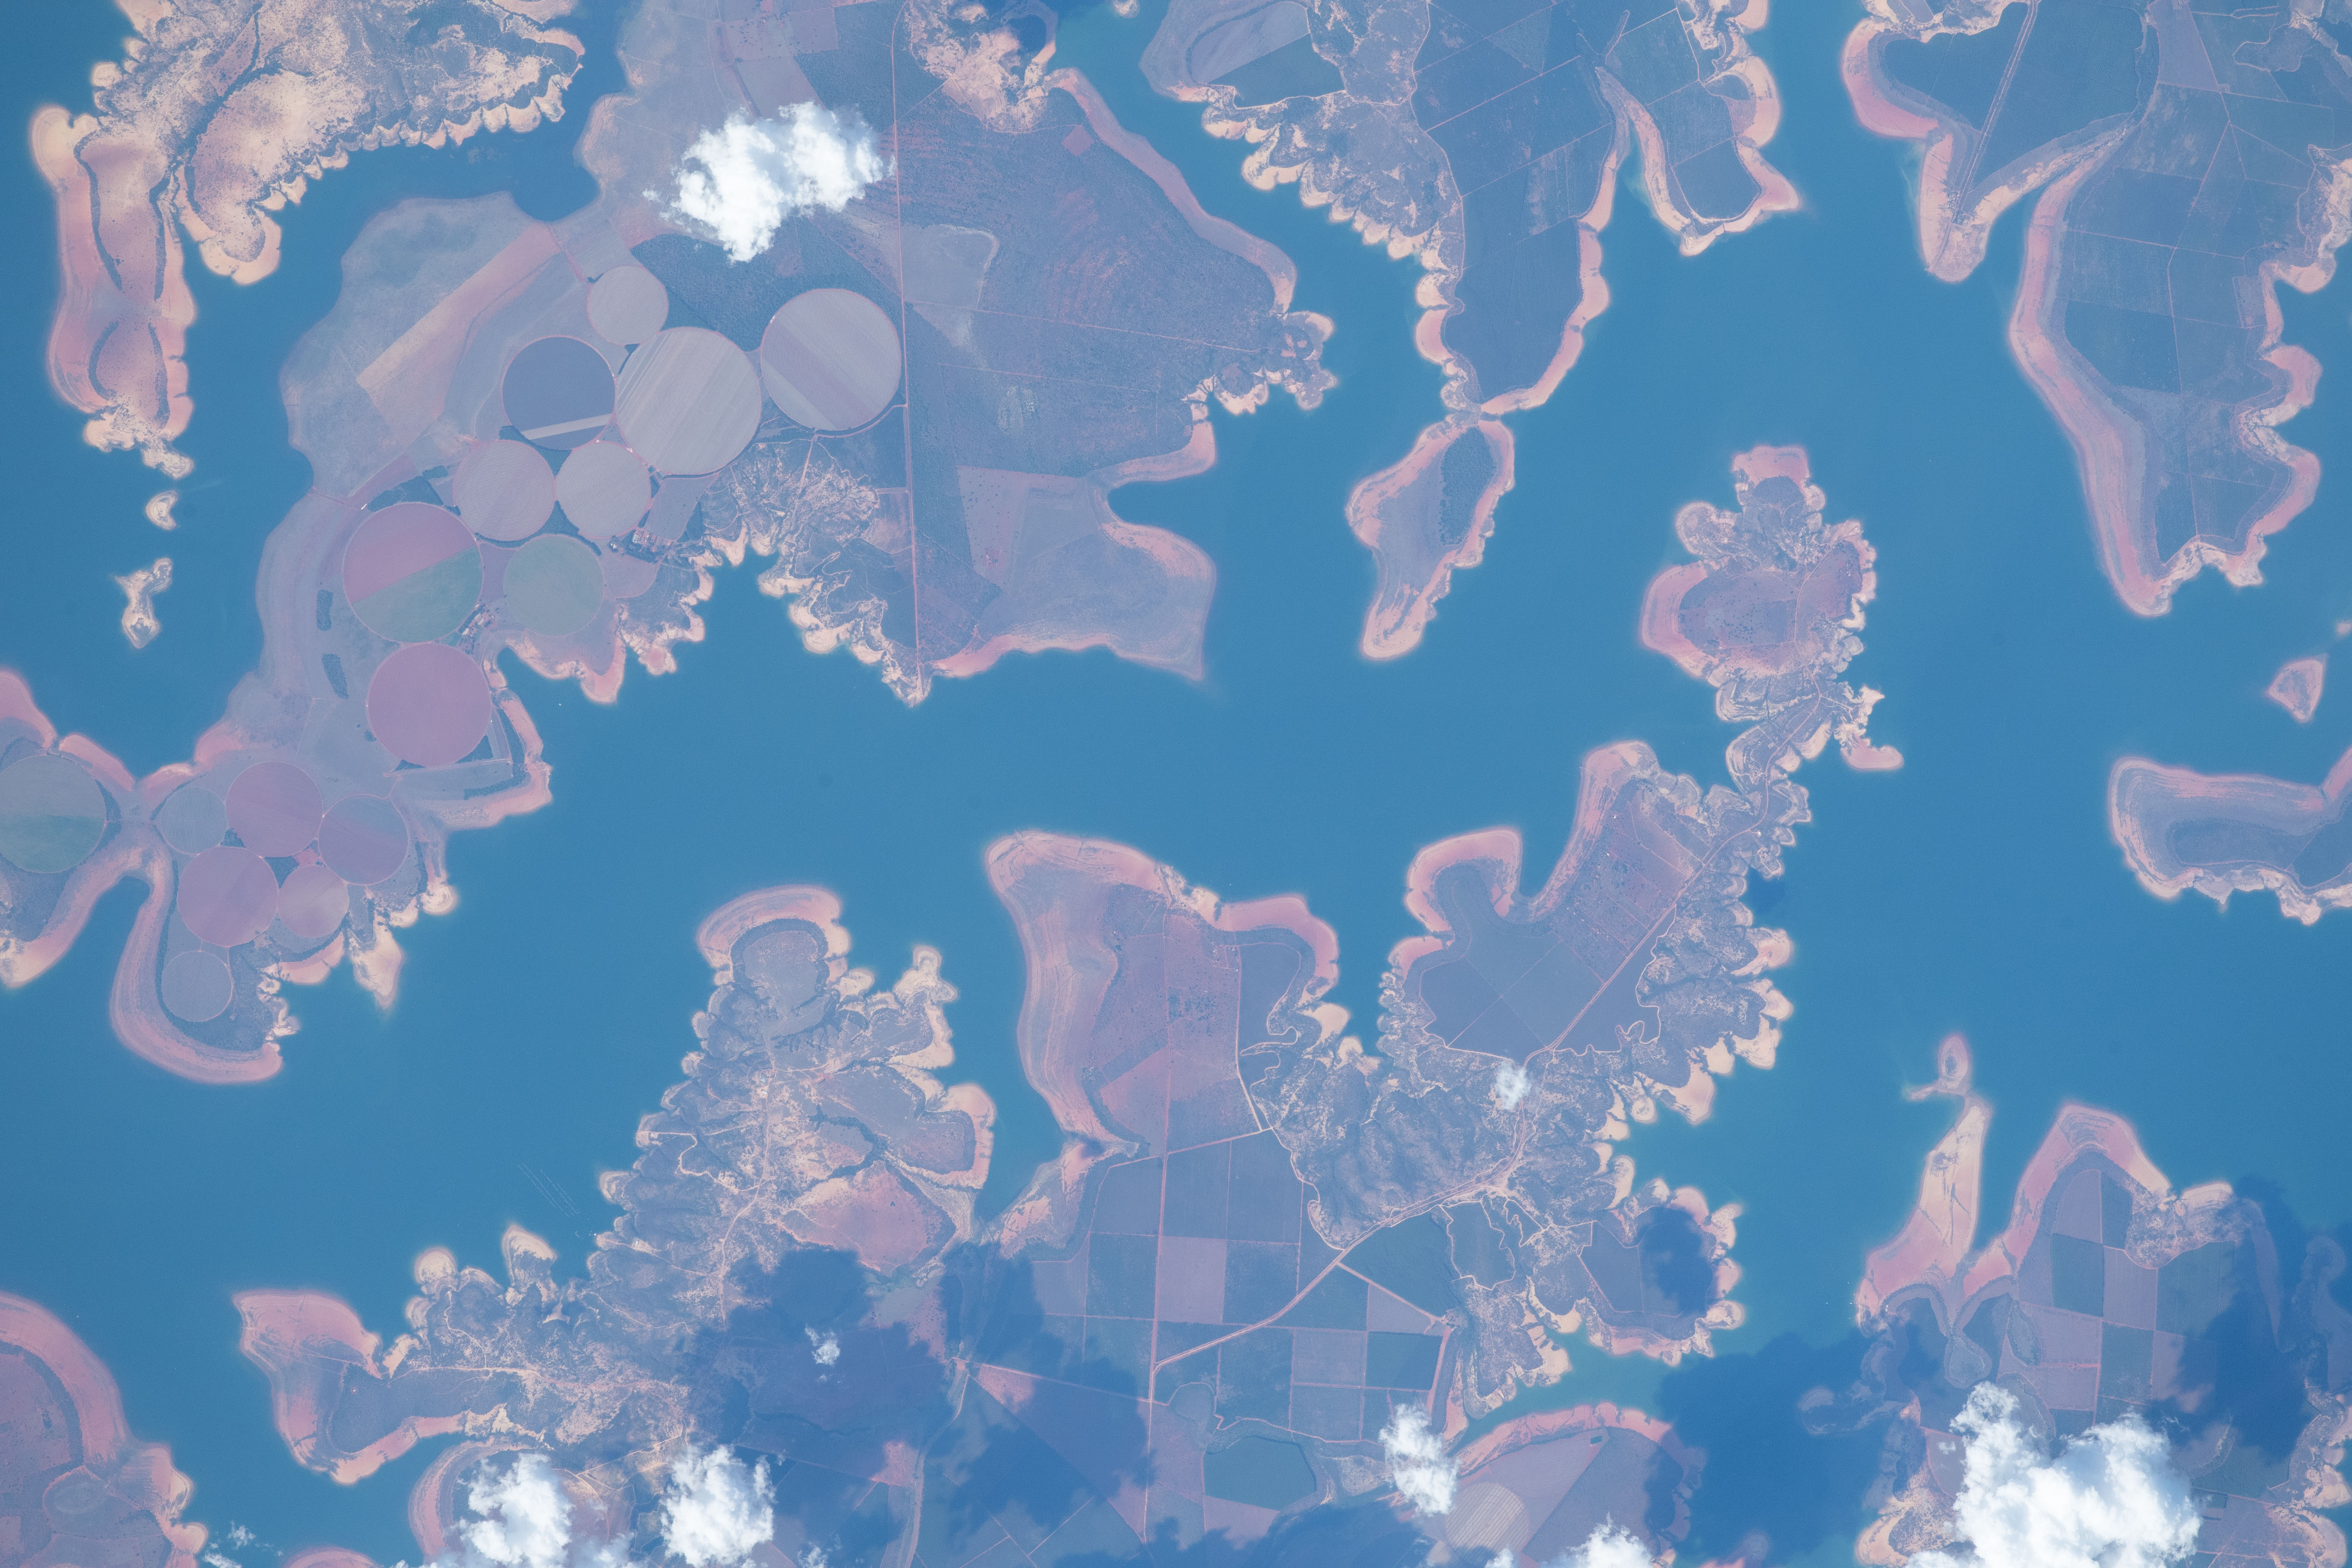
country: BRAZIL
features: SAN FRANCISCO RIVER, MORADA NOVA DE MINAS, STATE OF MINAS GERAIS, PORTO DAS MELANCIAS
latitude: -18.5
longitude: -45.3
